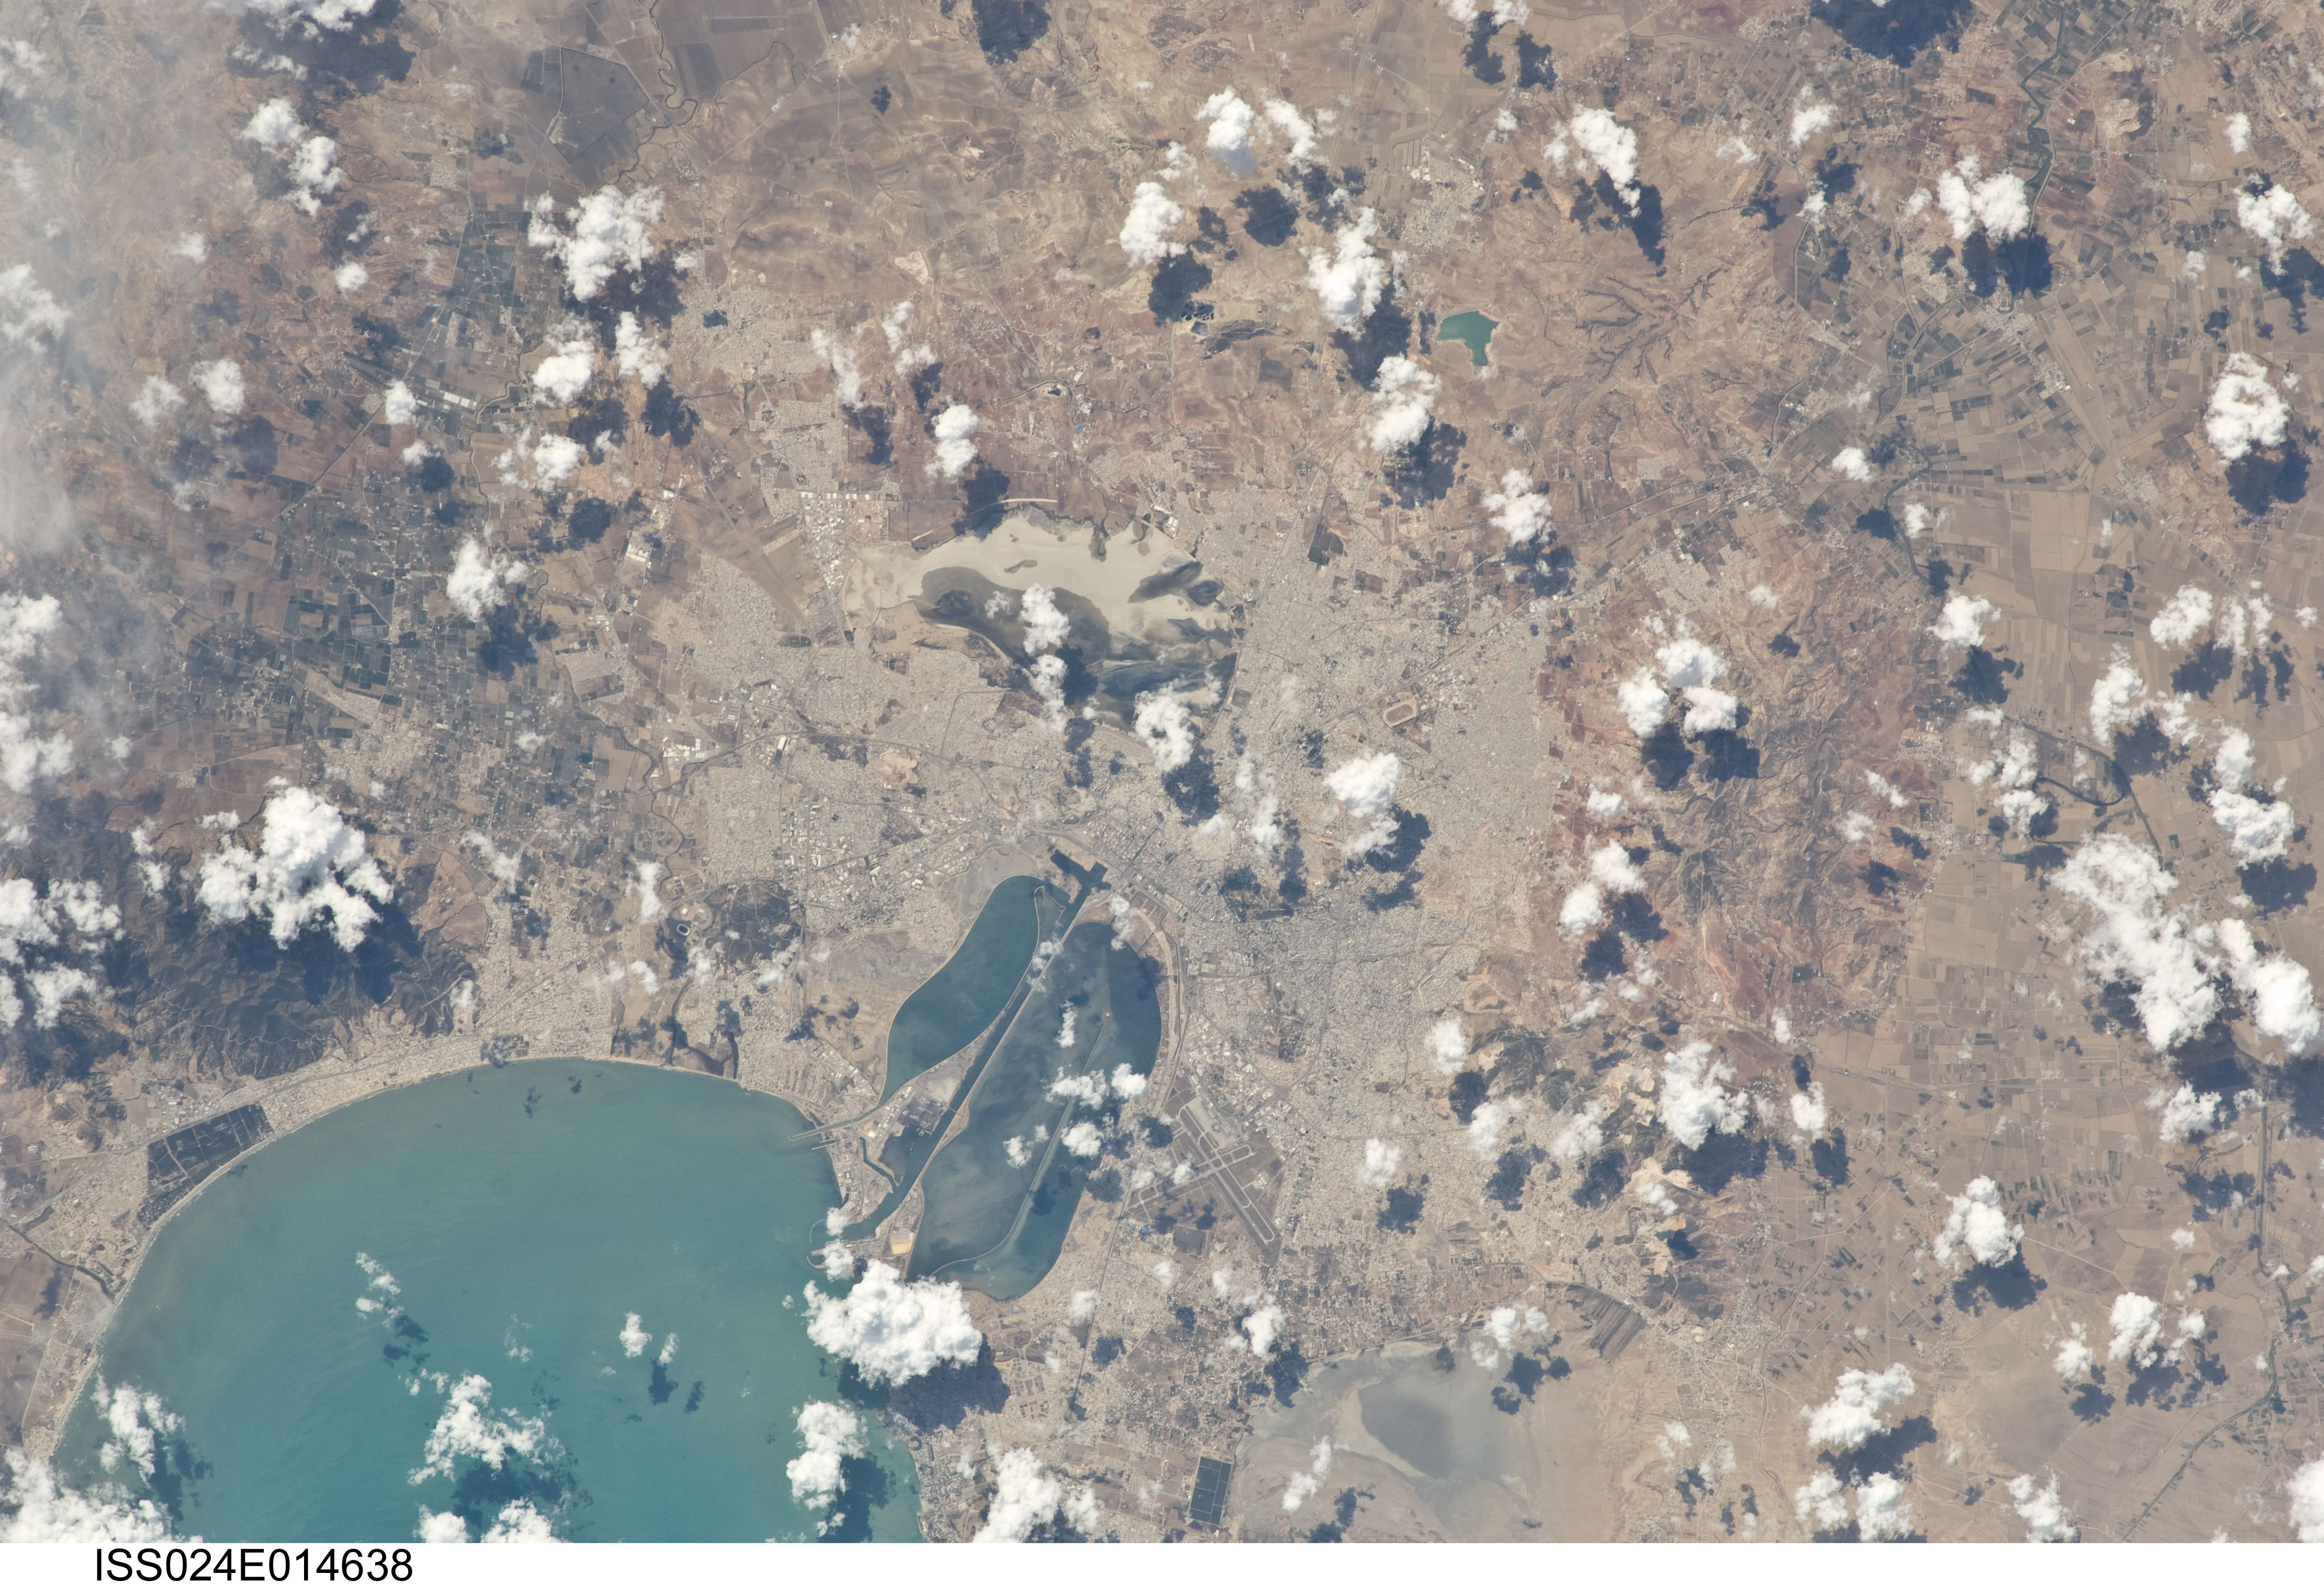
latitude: 36.8
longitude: 10.2
